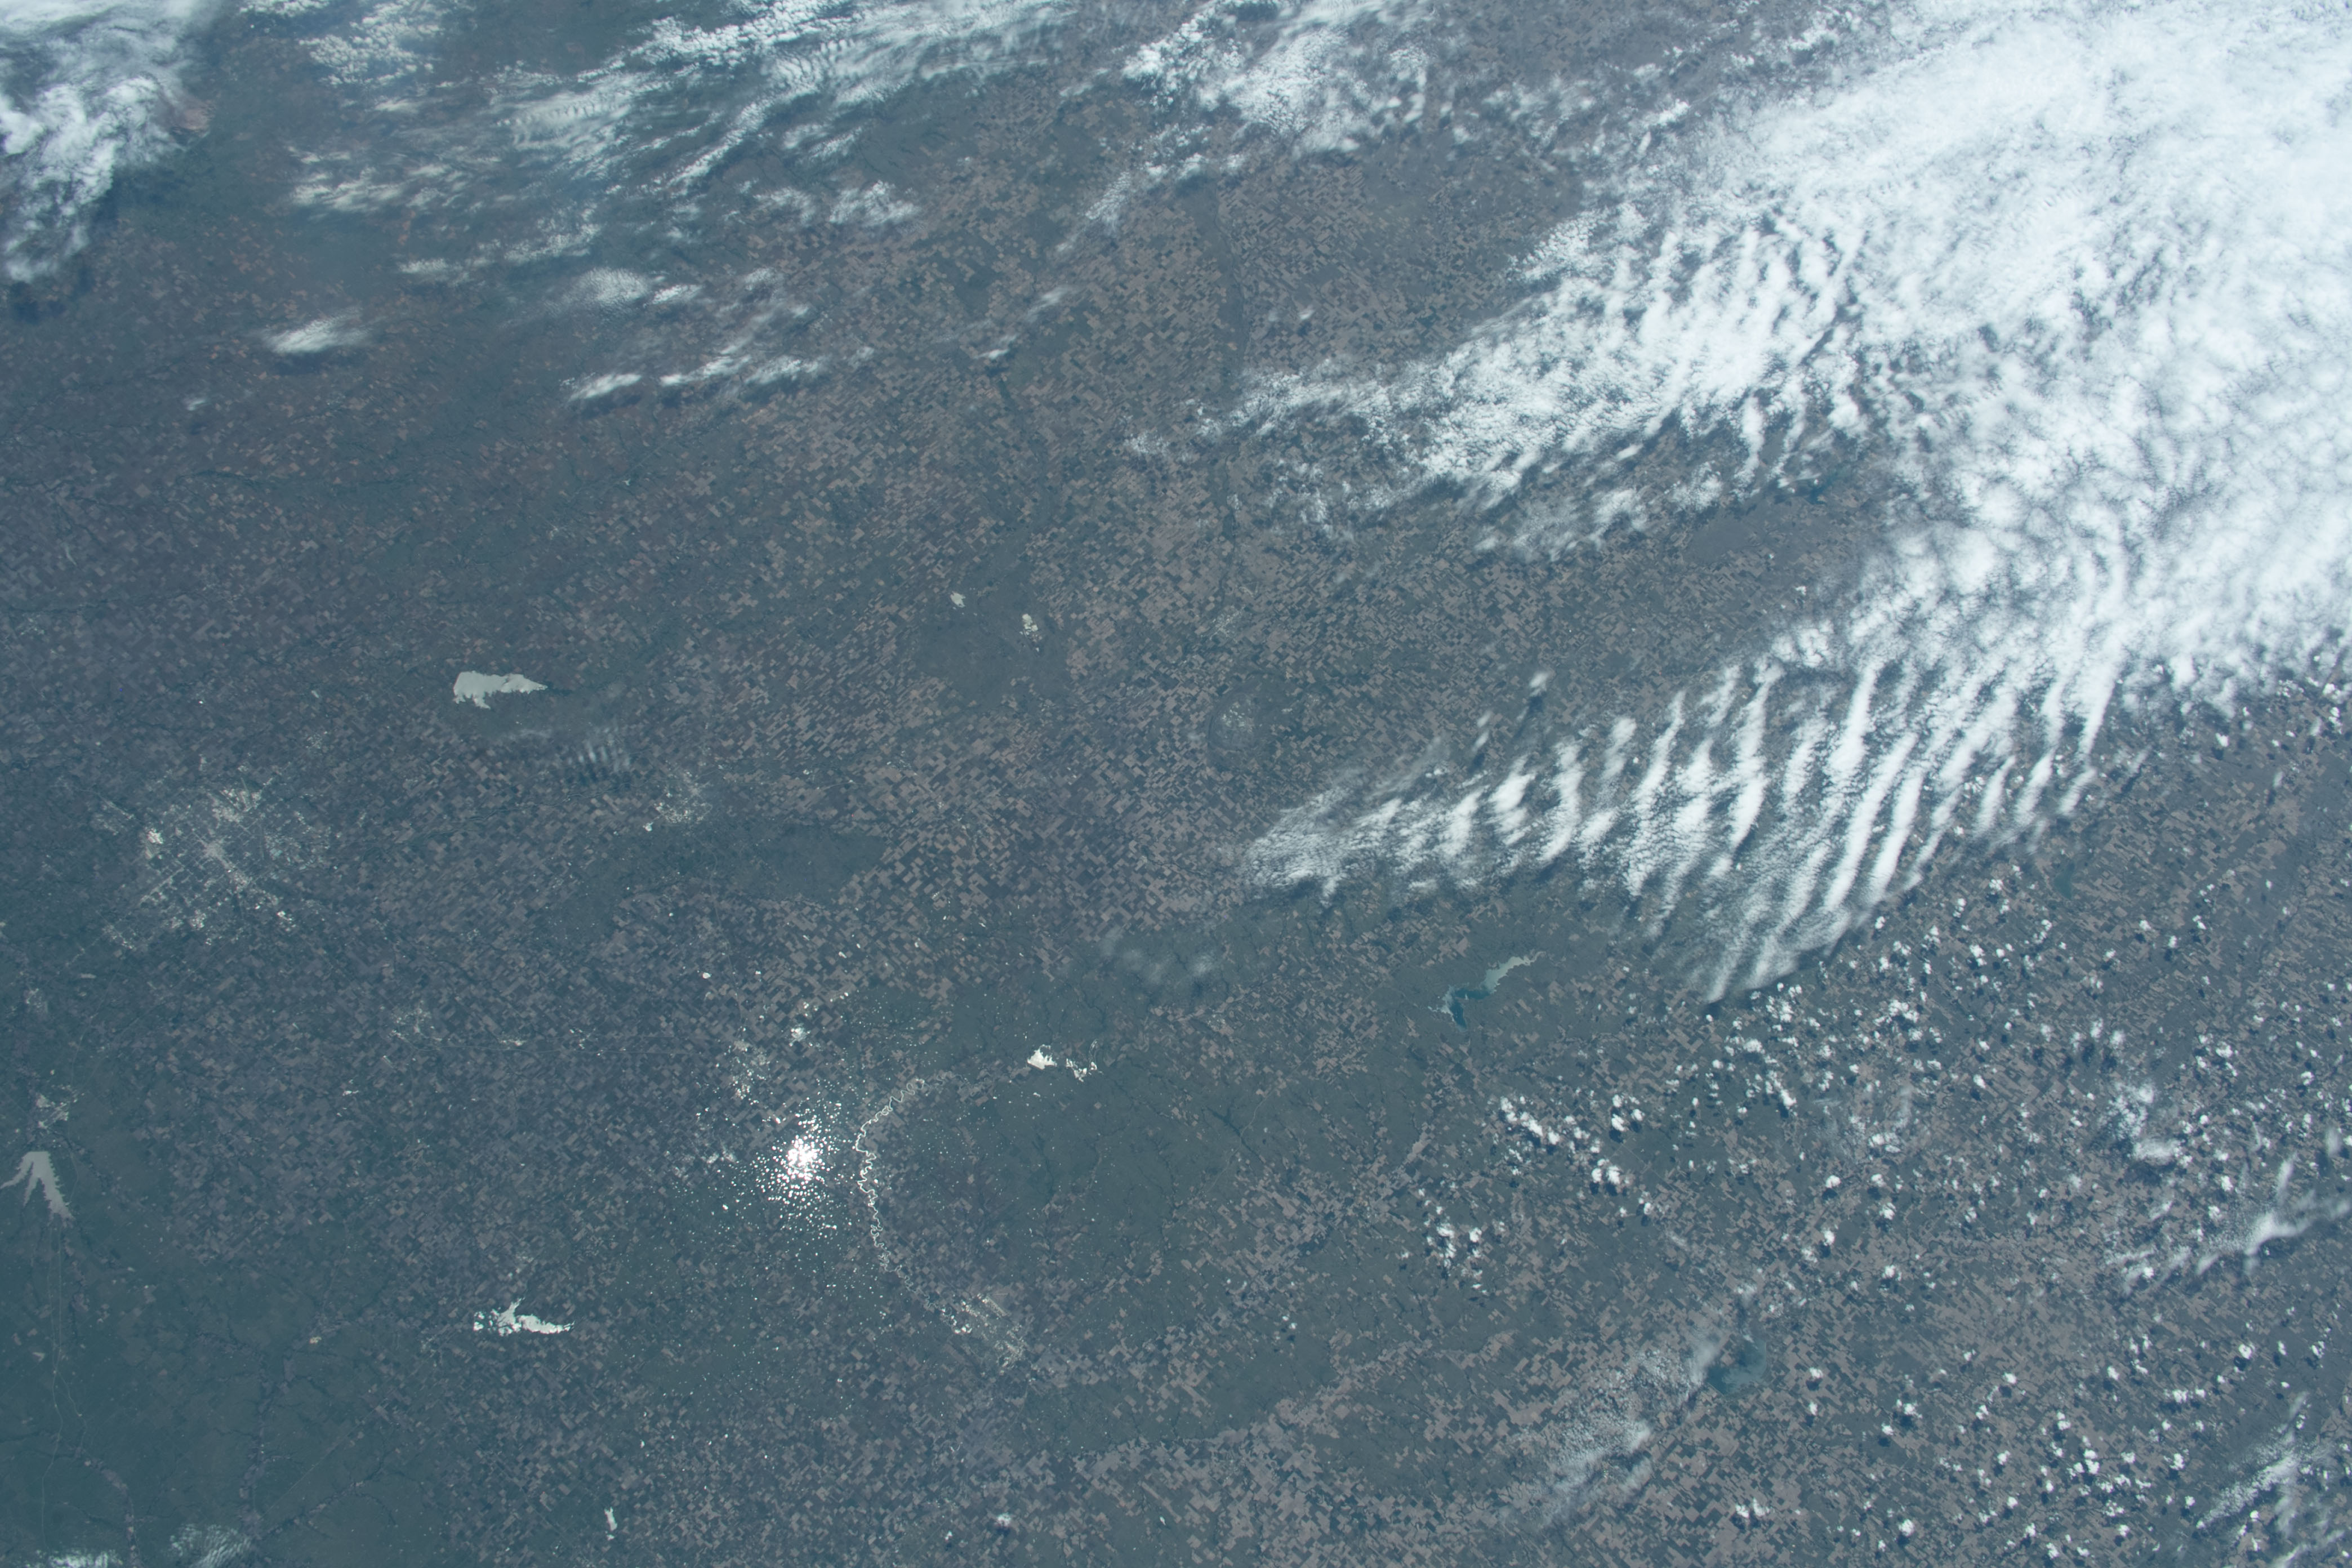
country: USA-KANSAS
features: CHEYENNE BOTTOMS REFUGEE, QUIVIRA NATIONAL WILDLIFE RESERVE, WICHITA CITY
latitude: 38.5
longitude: -98.5
